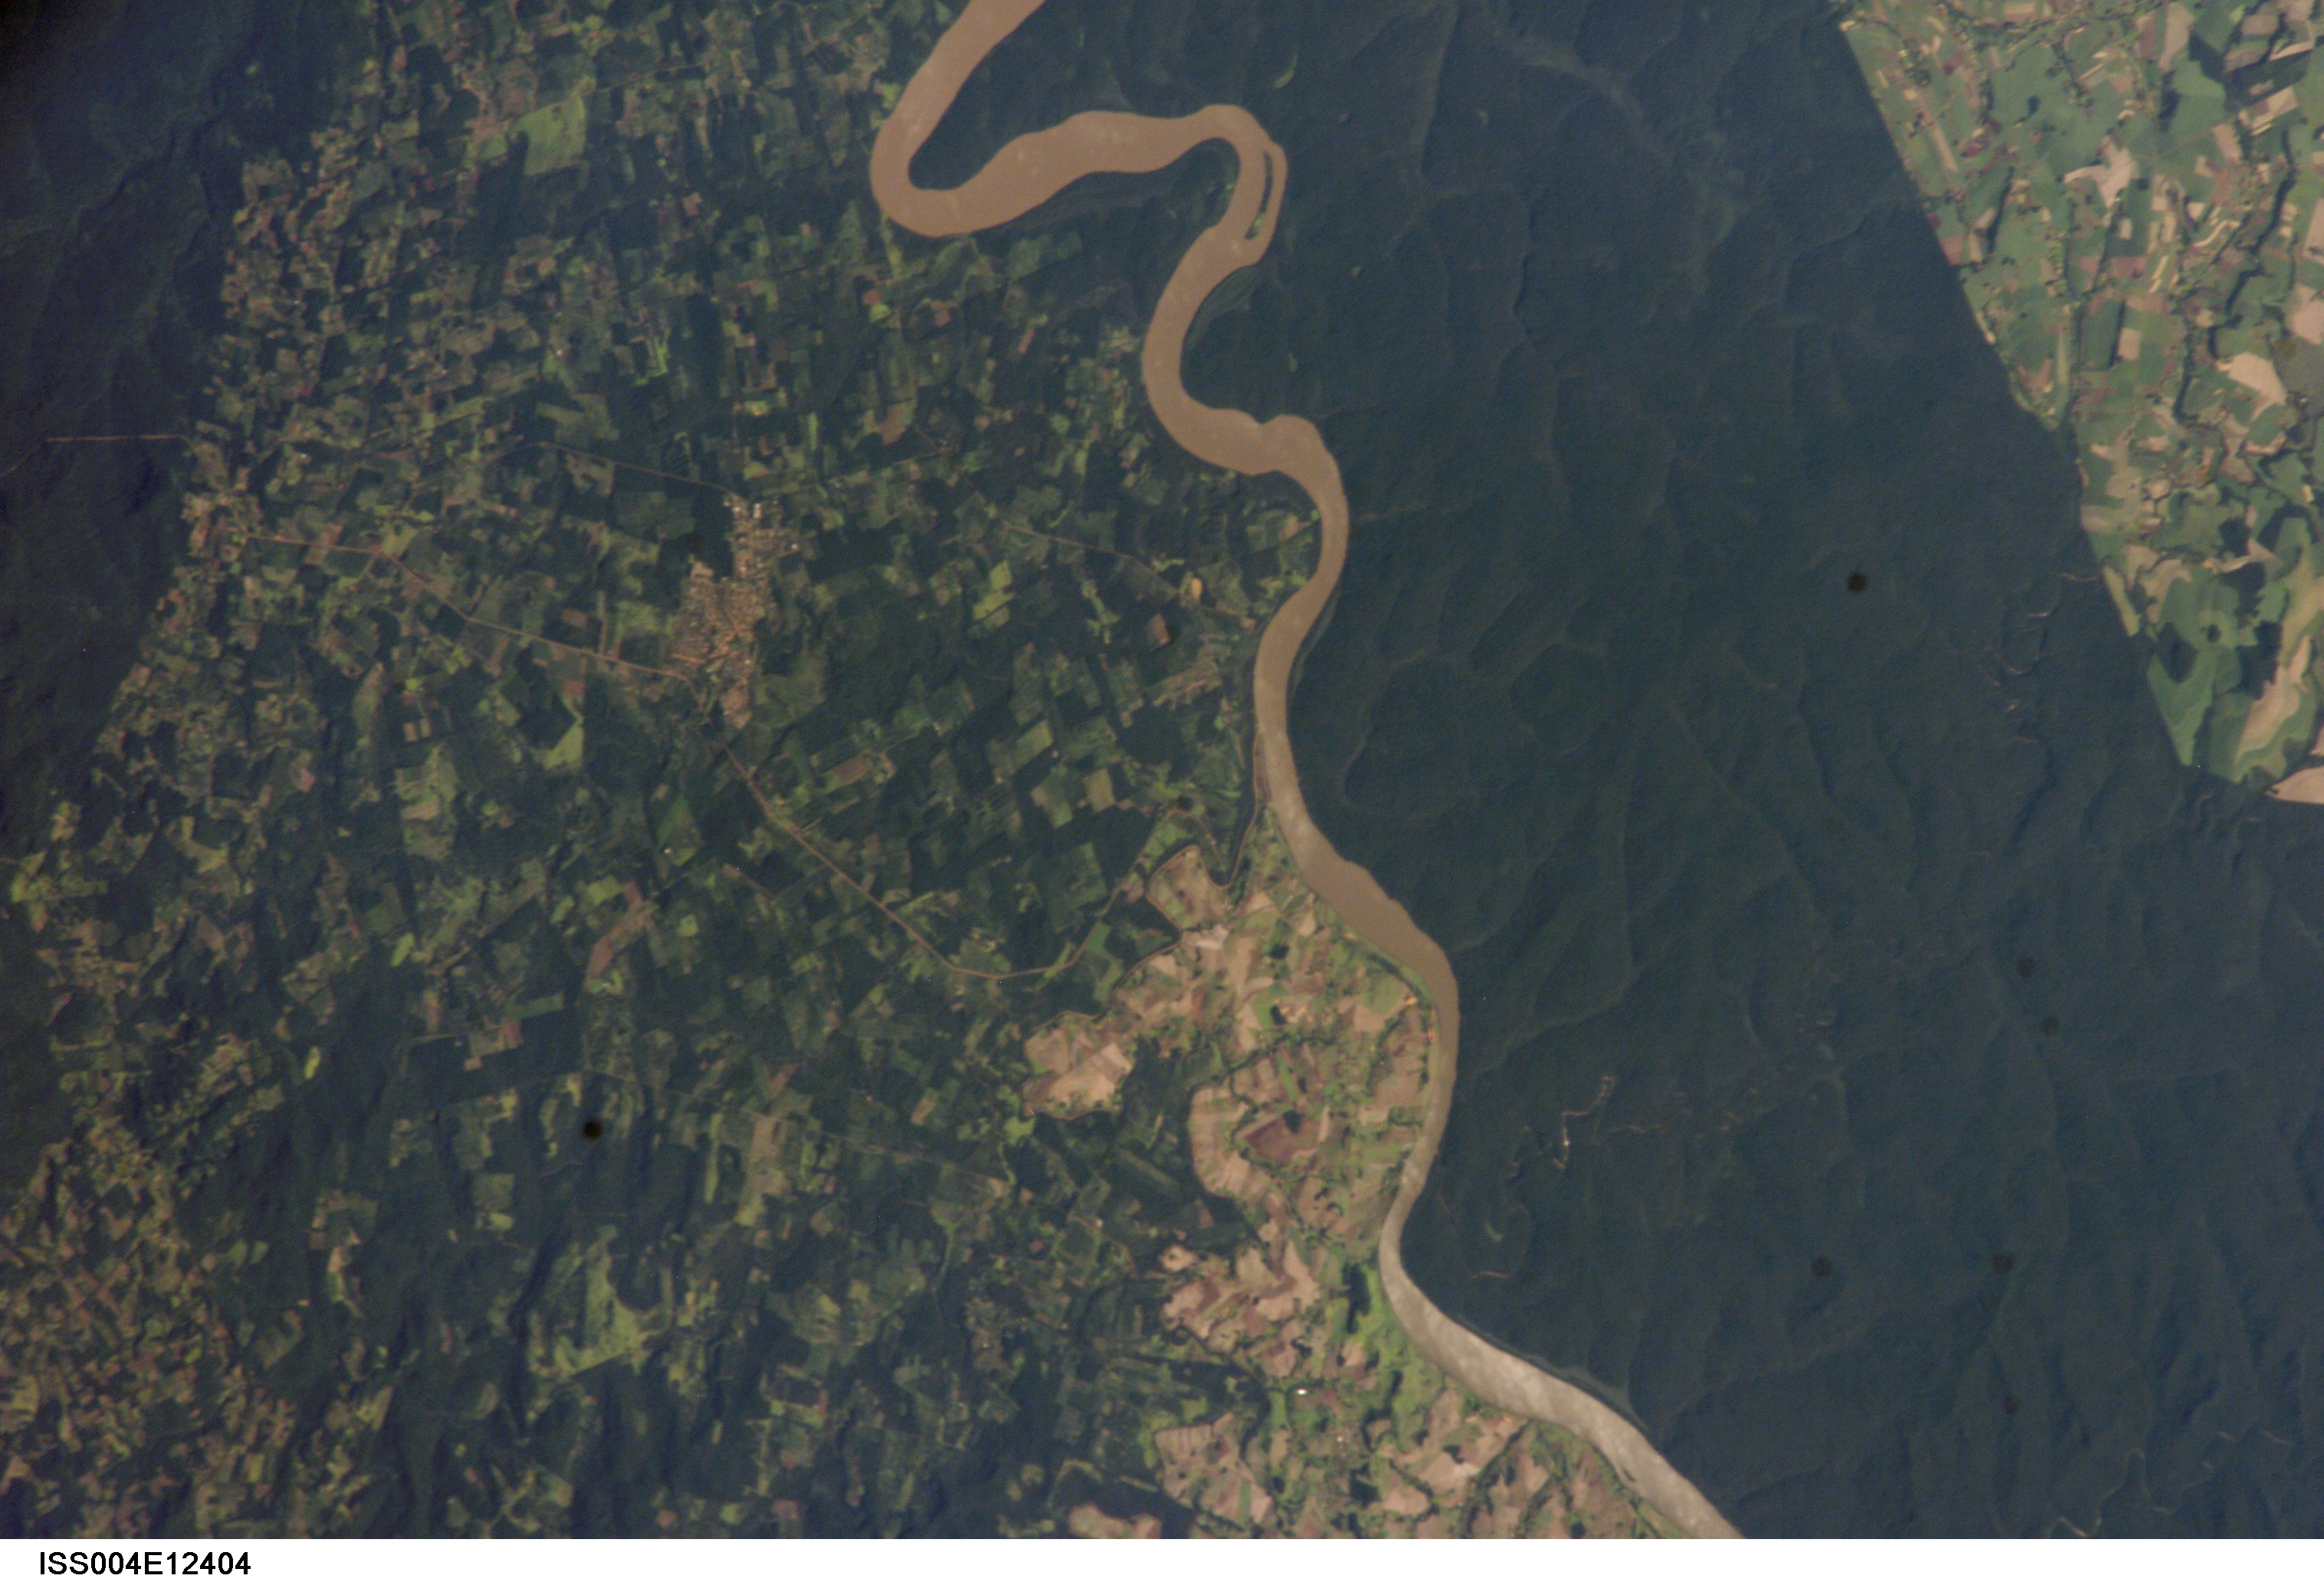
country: BRAZIL
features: RIO IGUACU
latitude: -25.5
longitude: -54.0
